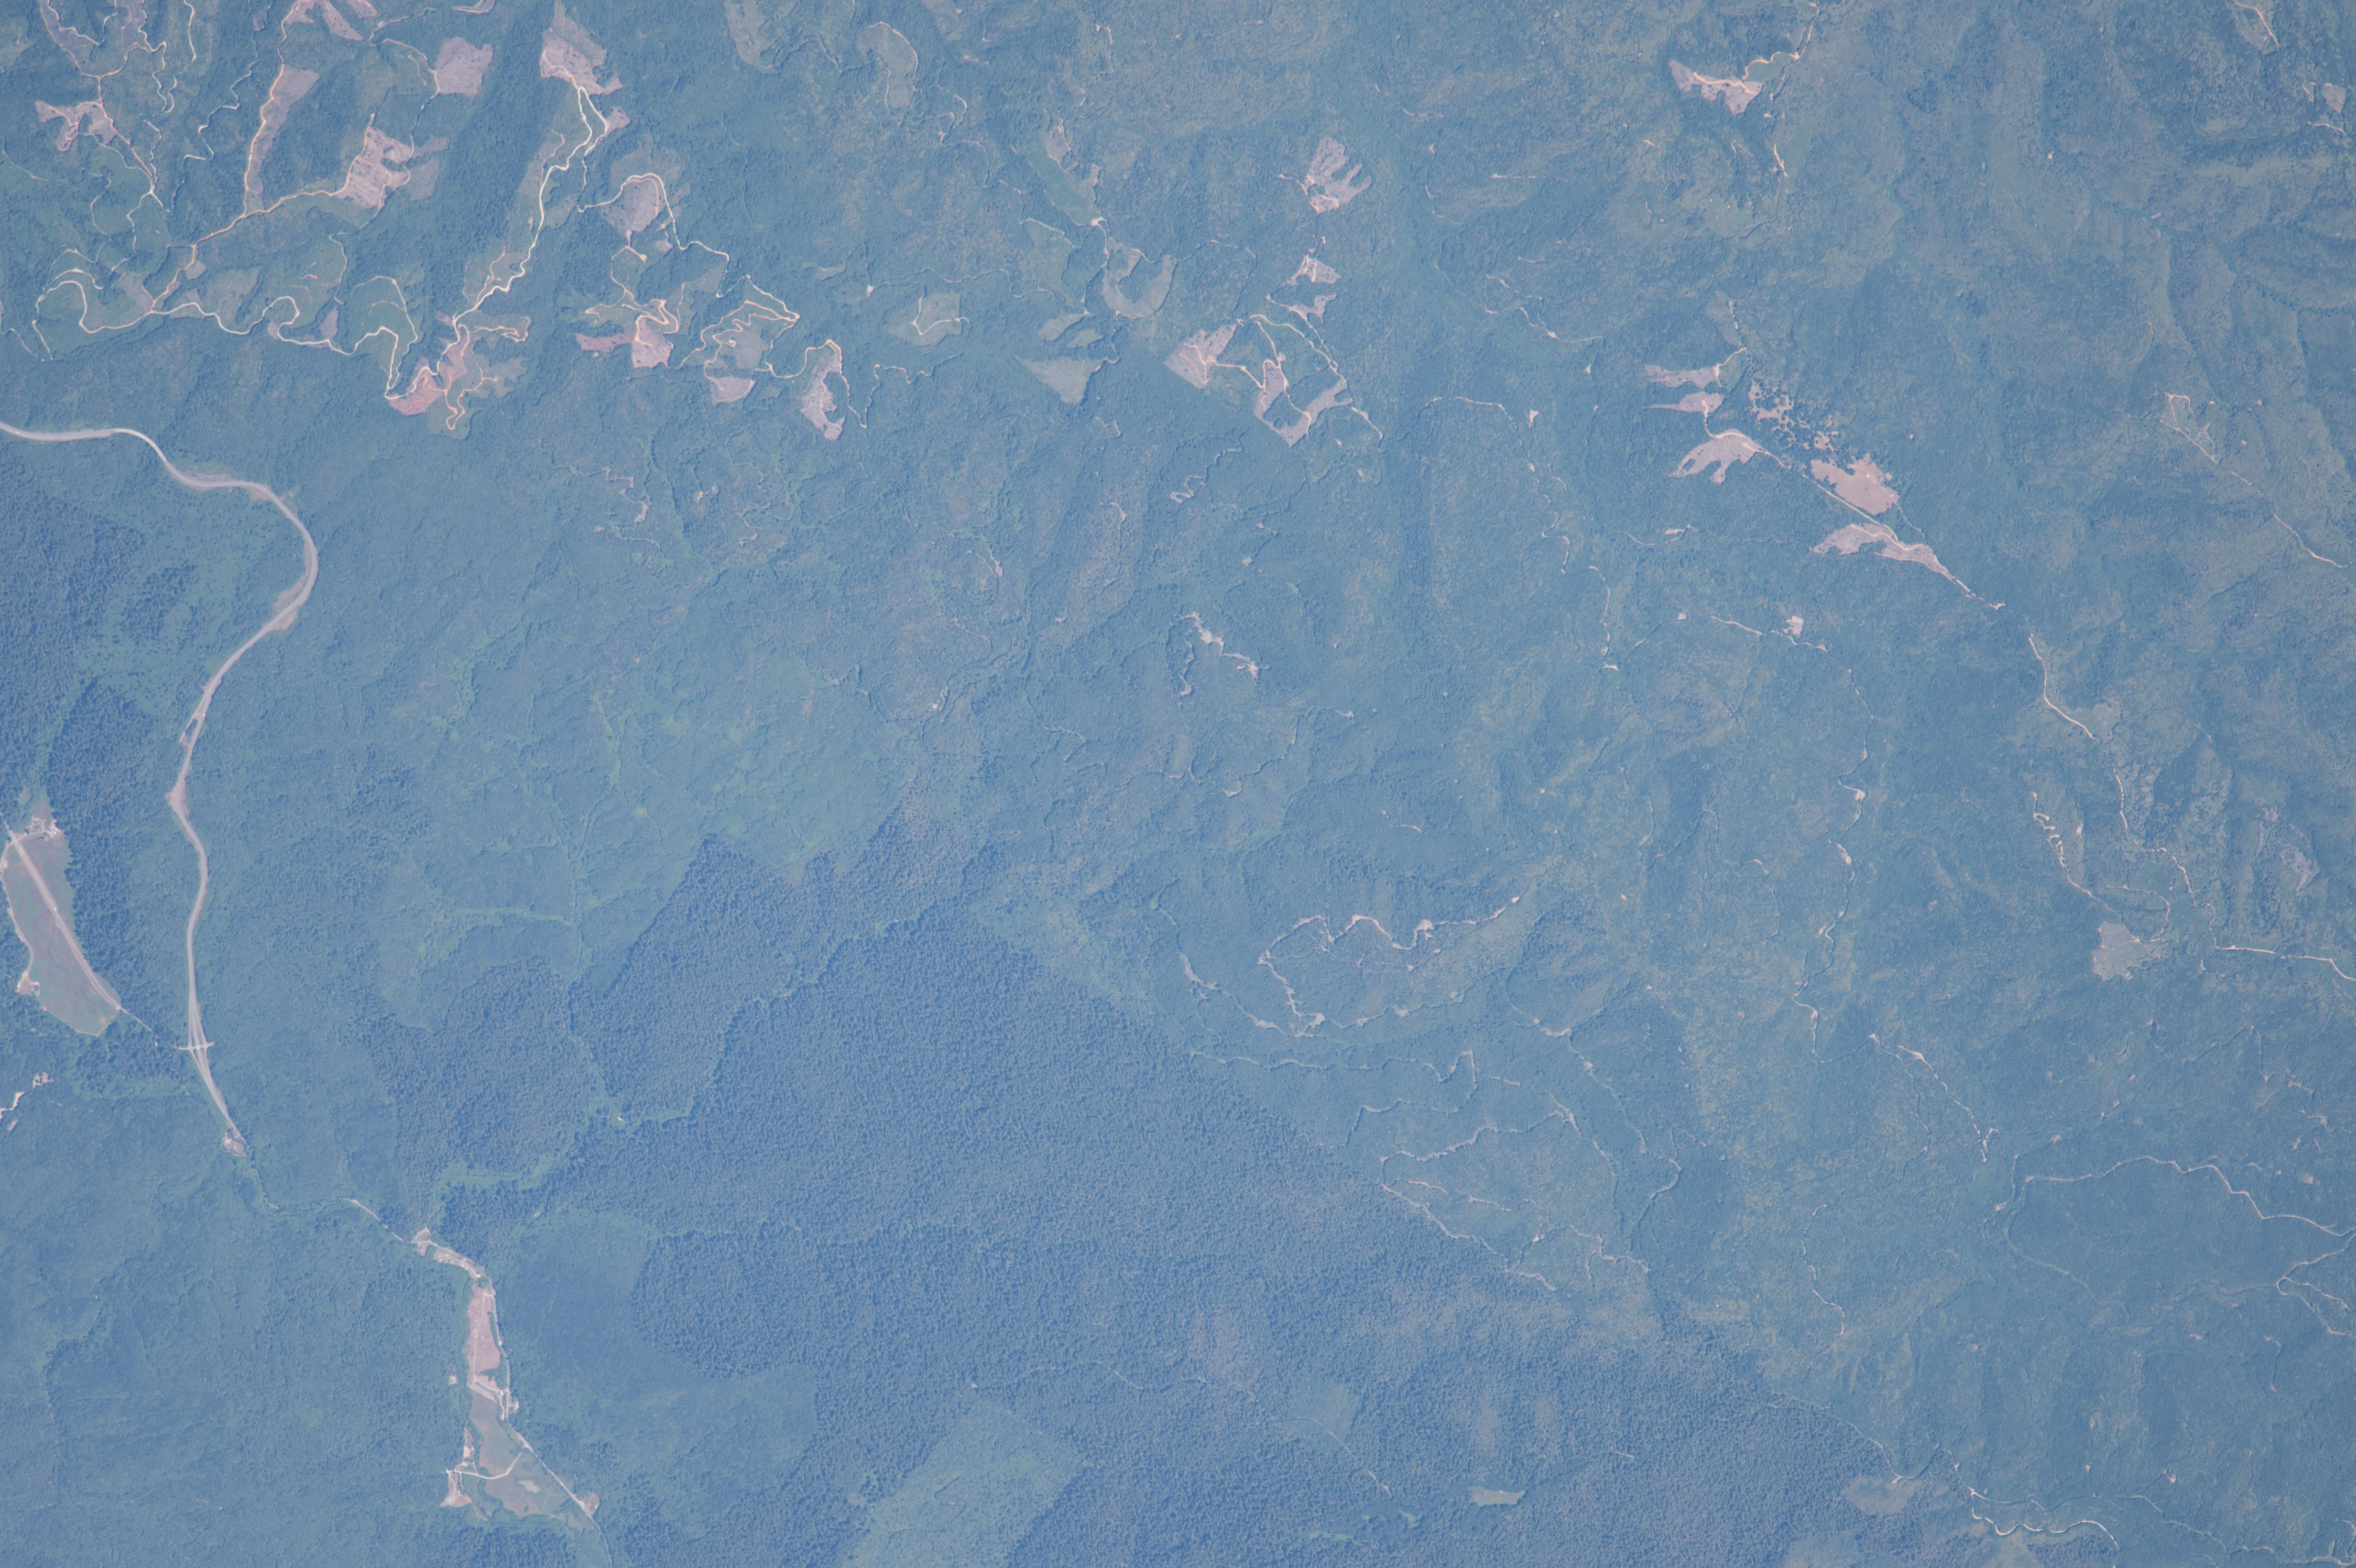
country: USA-CALIFORNIA
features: REDWOOD FOR., COAST RA.
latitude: 41.3
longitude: -124.0
